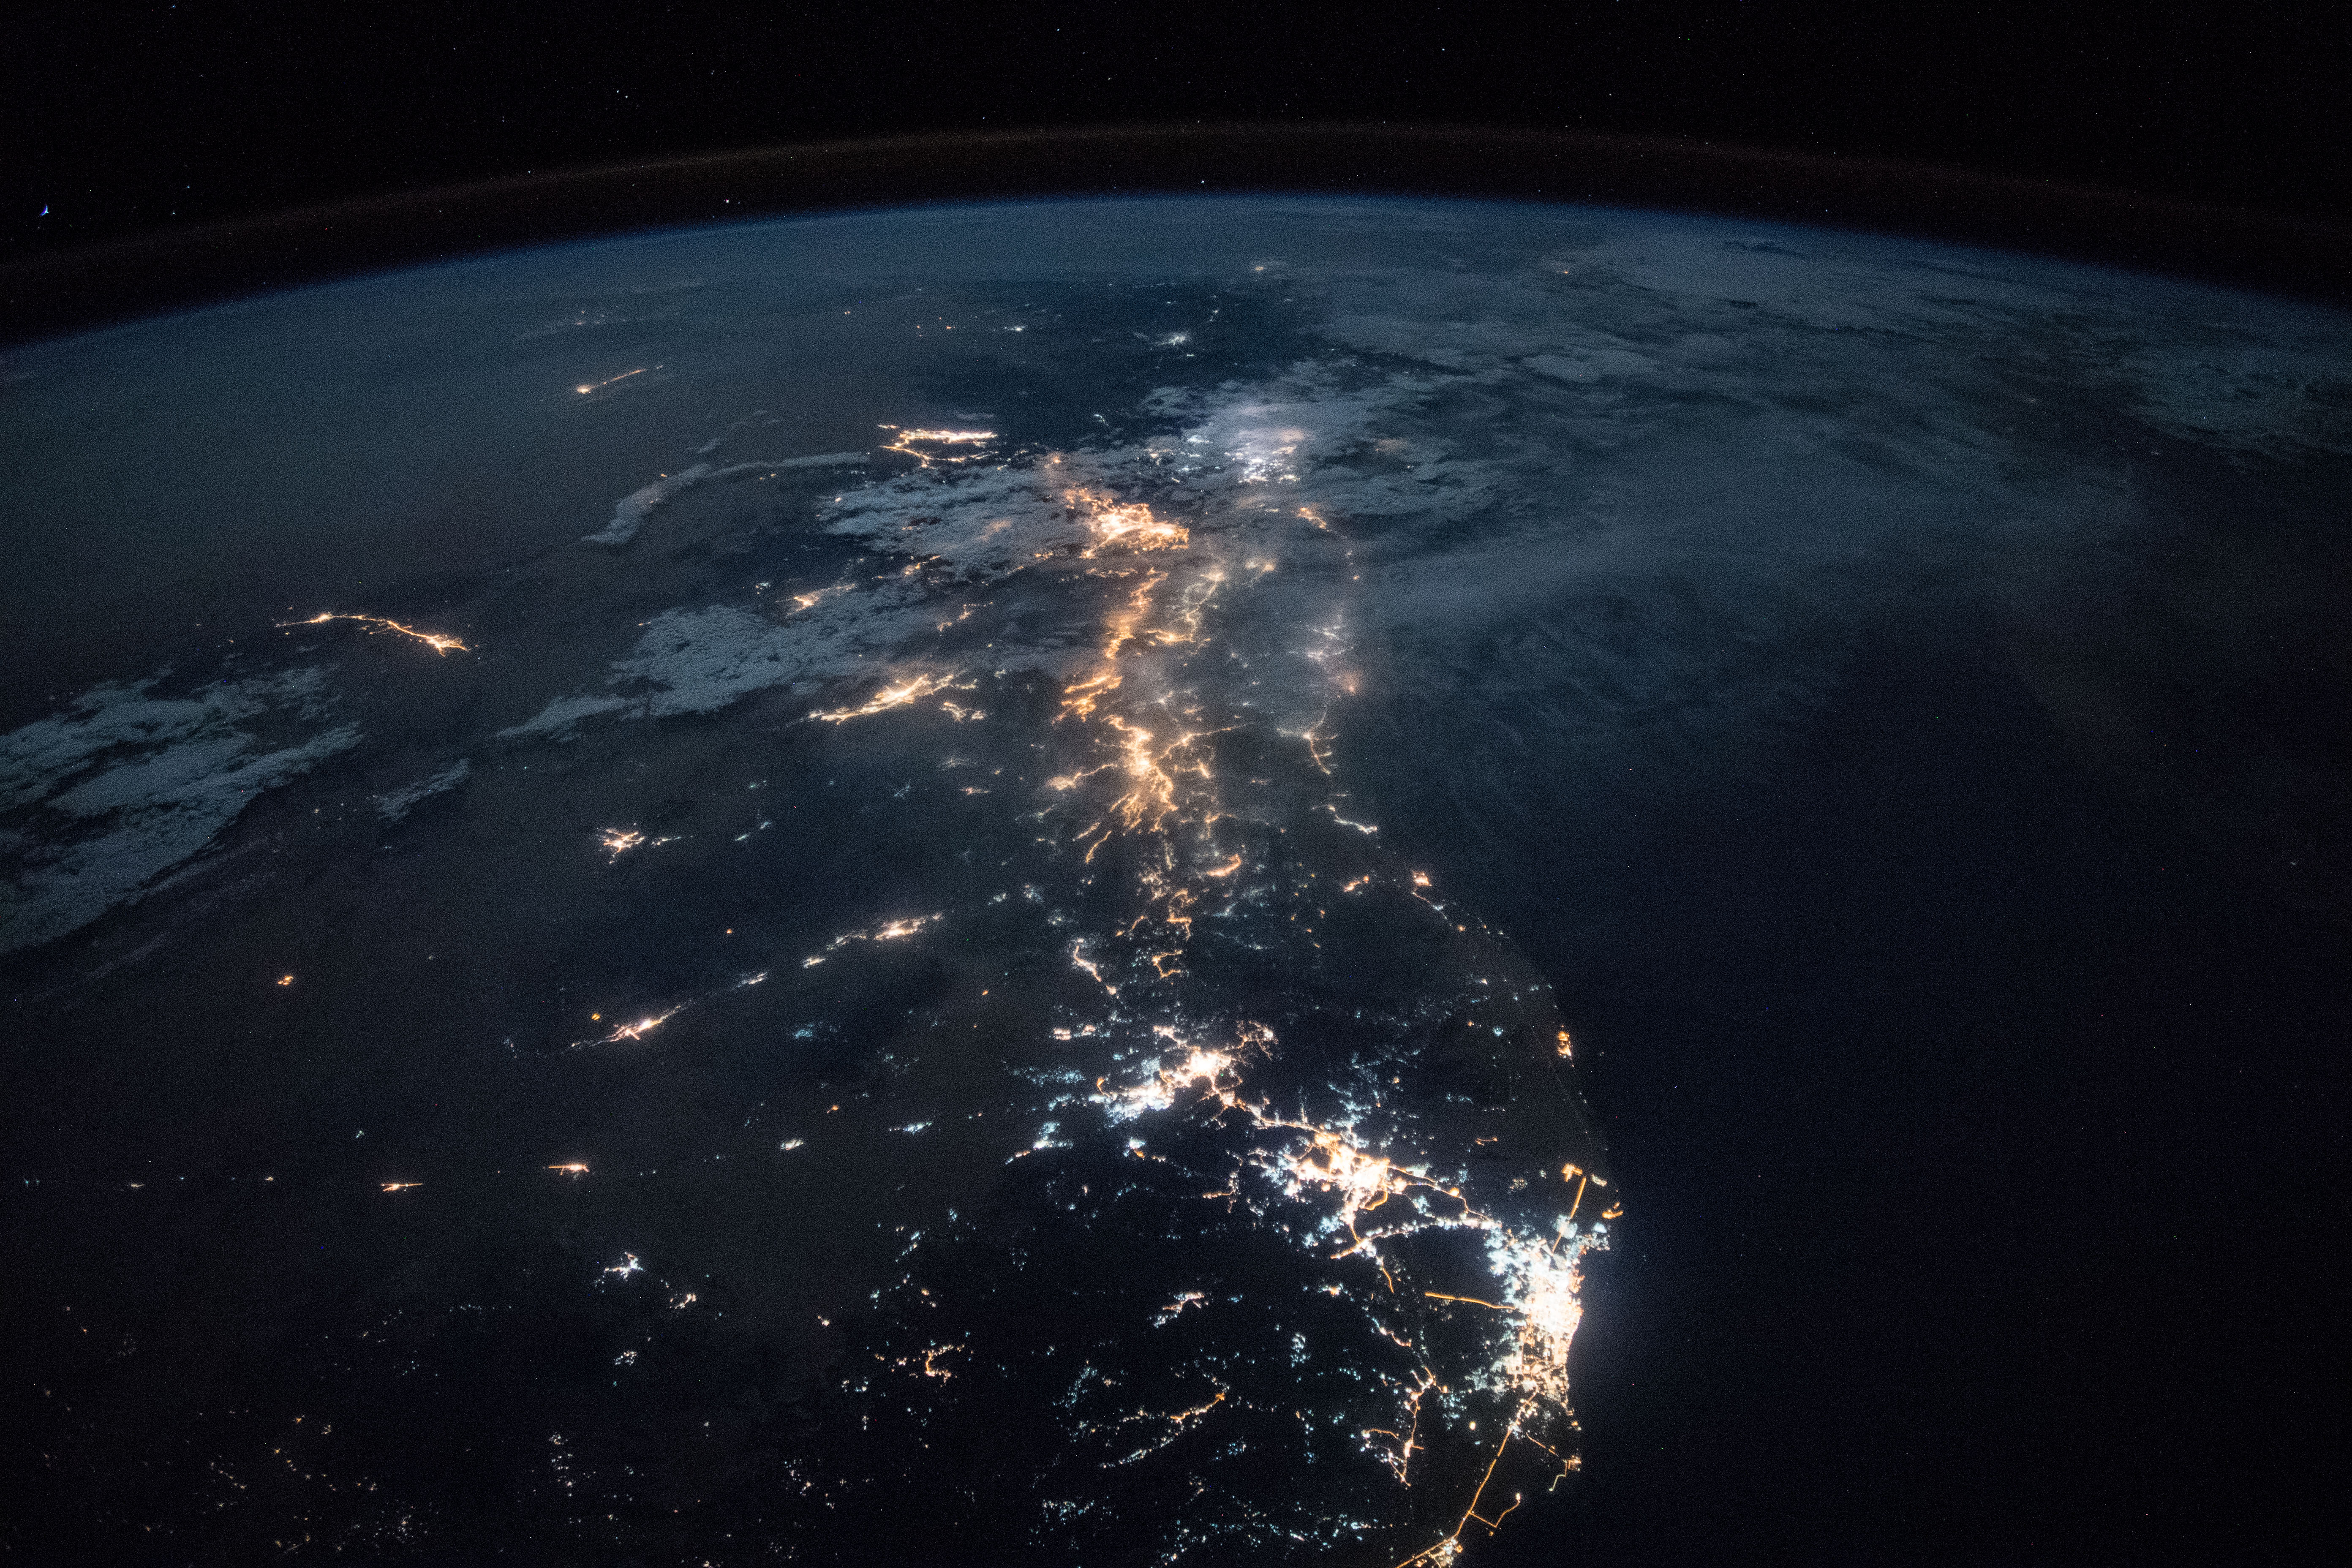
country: SAUDI ARABIA
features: MECCA CITY, ASIR MOUNTAINS, BISHAH CITY, AL MAKHWAK CITY, AL BAHAH CITY, LEDDAH CITY, AL AQIQ CITY, RED SEA, NIGHT, EARTH LIMB
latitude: 20.1
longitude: 41.1
